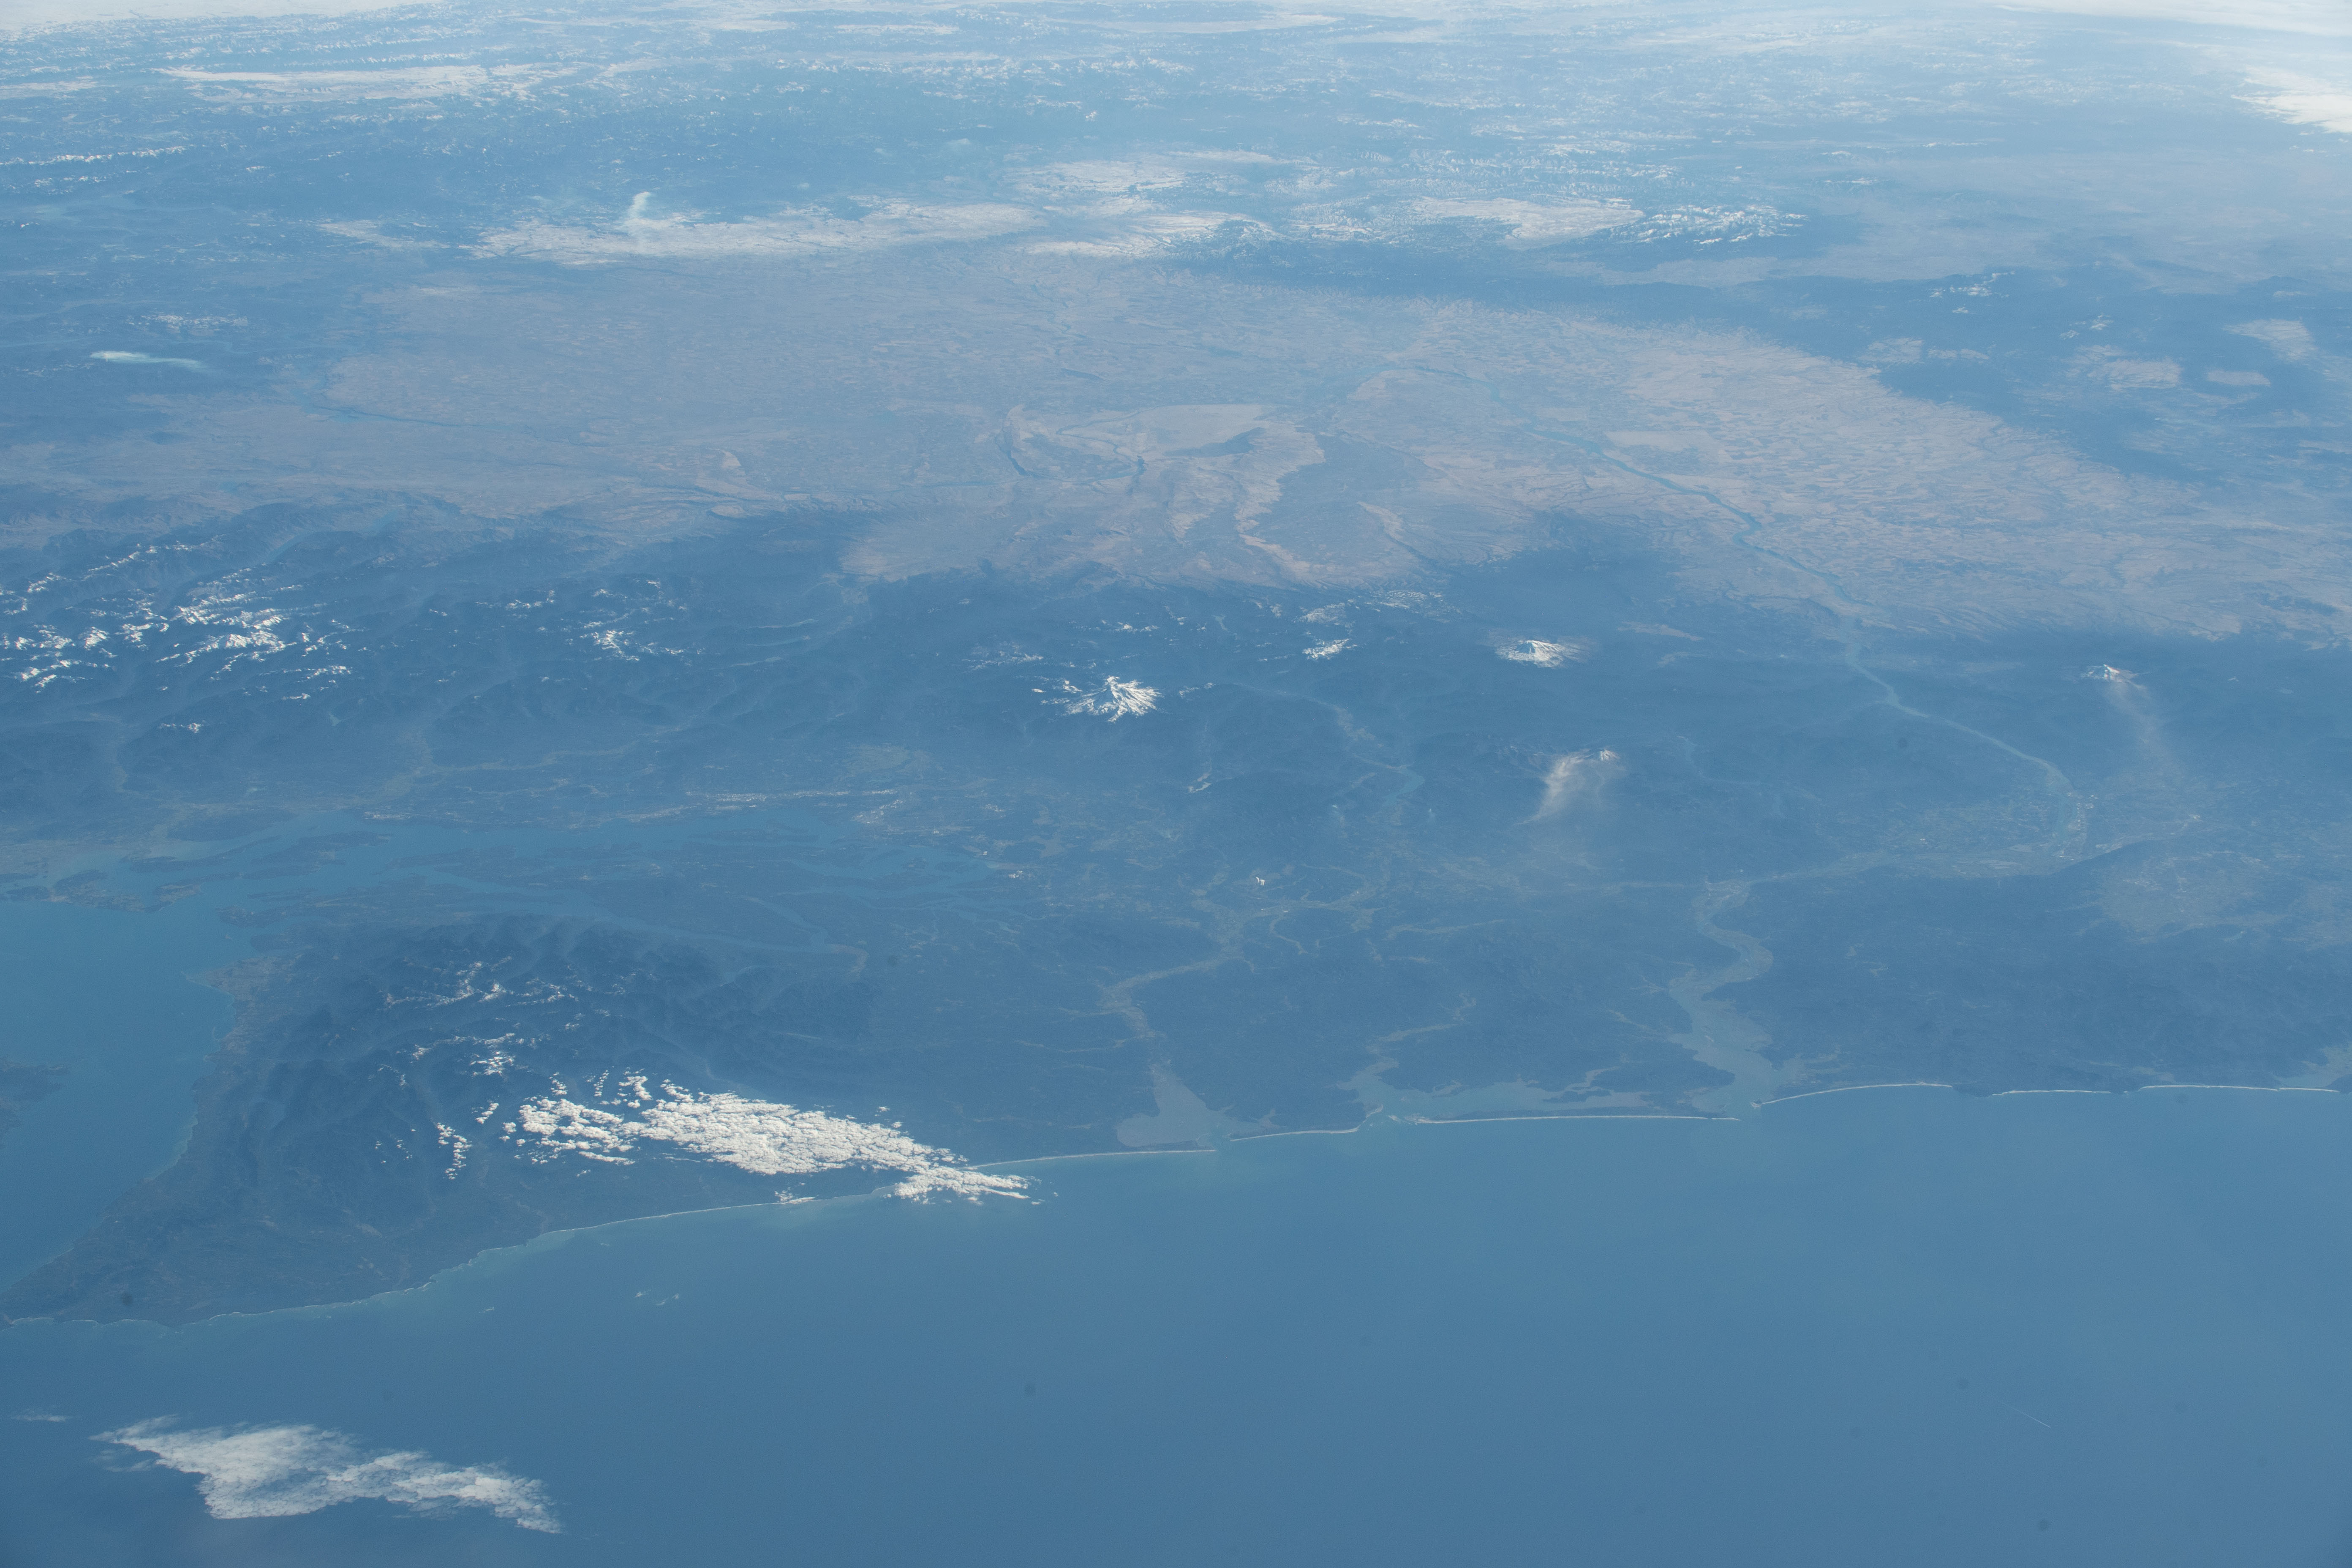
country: USA-WASHINGTON
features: UMPQUA NATIONAL FOREST, SNOQUALMIE NATIONAL FOREST, MOUNT ADAMS, MOUNT RAINIER, STRAIT OF JUAN DE FUCA, SALISH SEA
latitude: 46.5
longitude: -121.9
